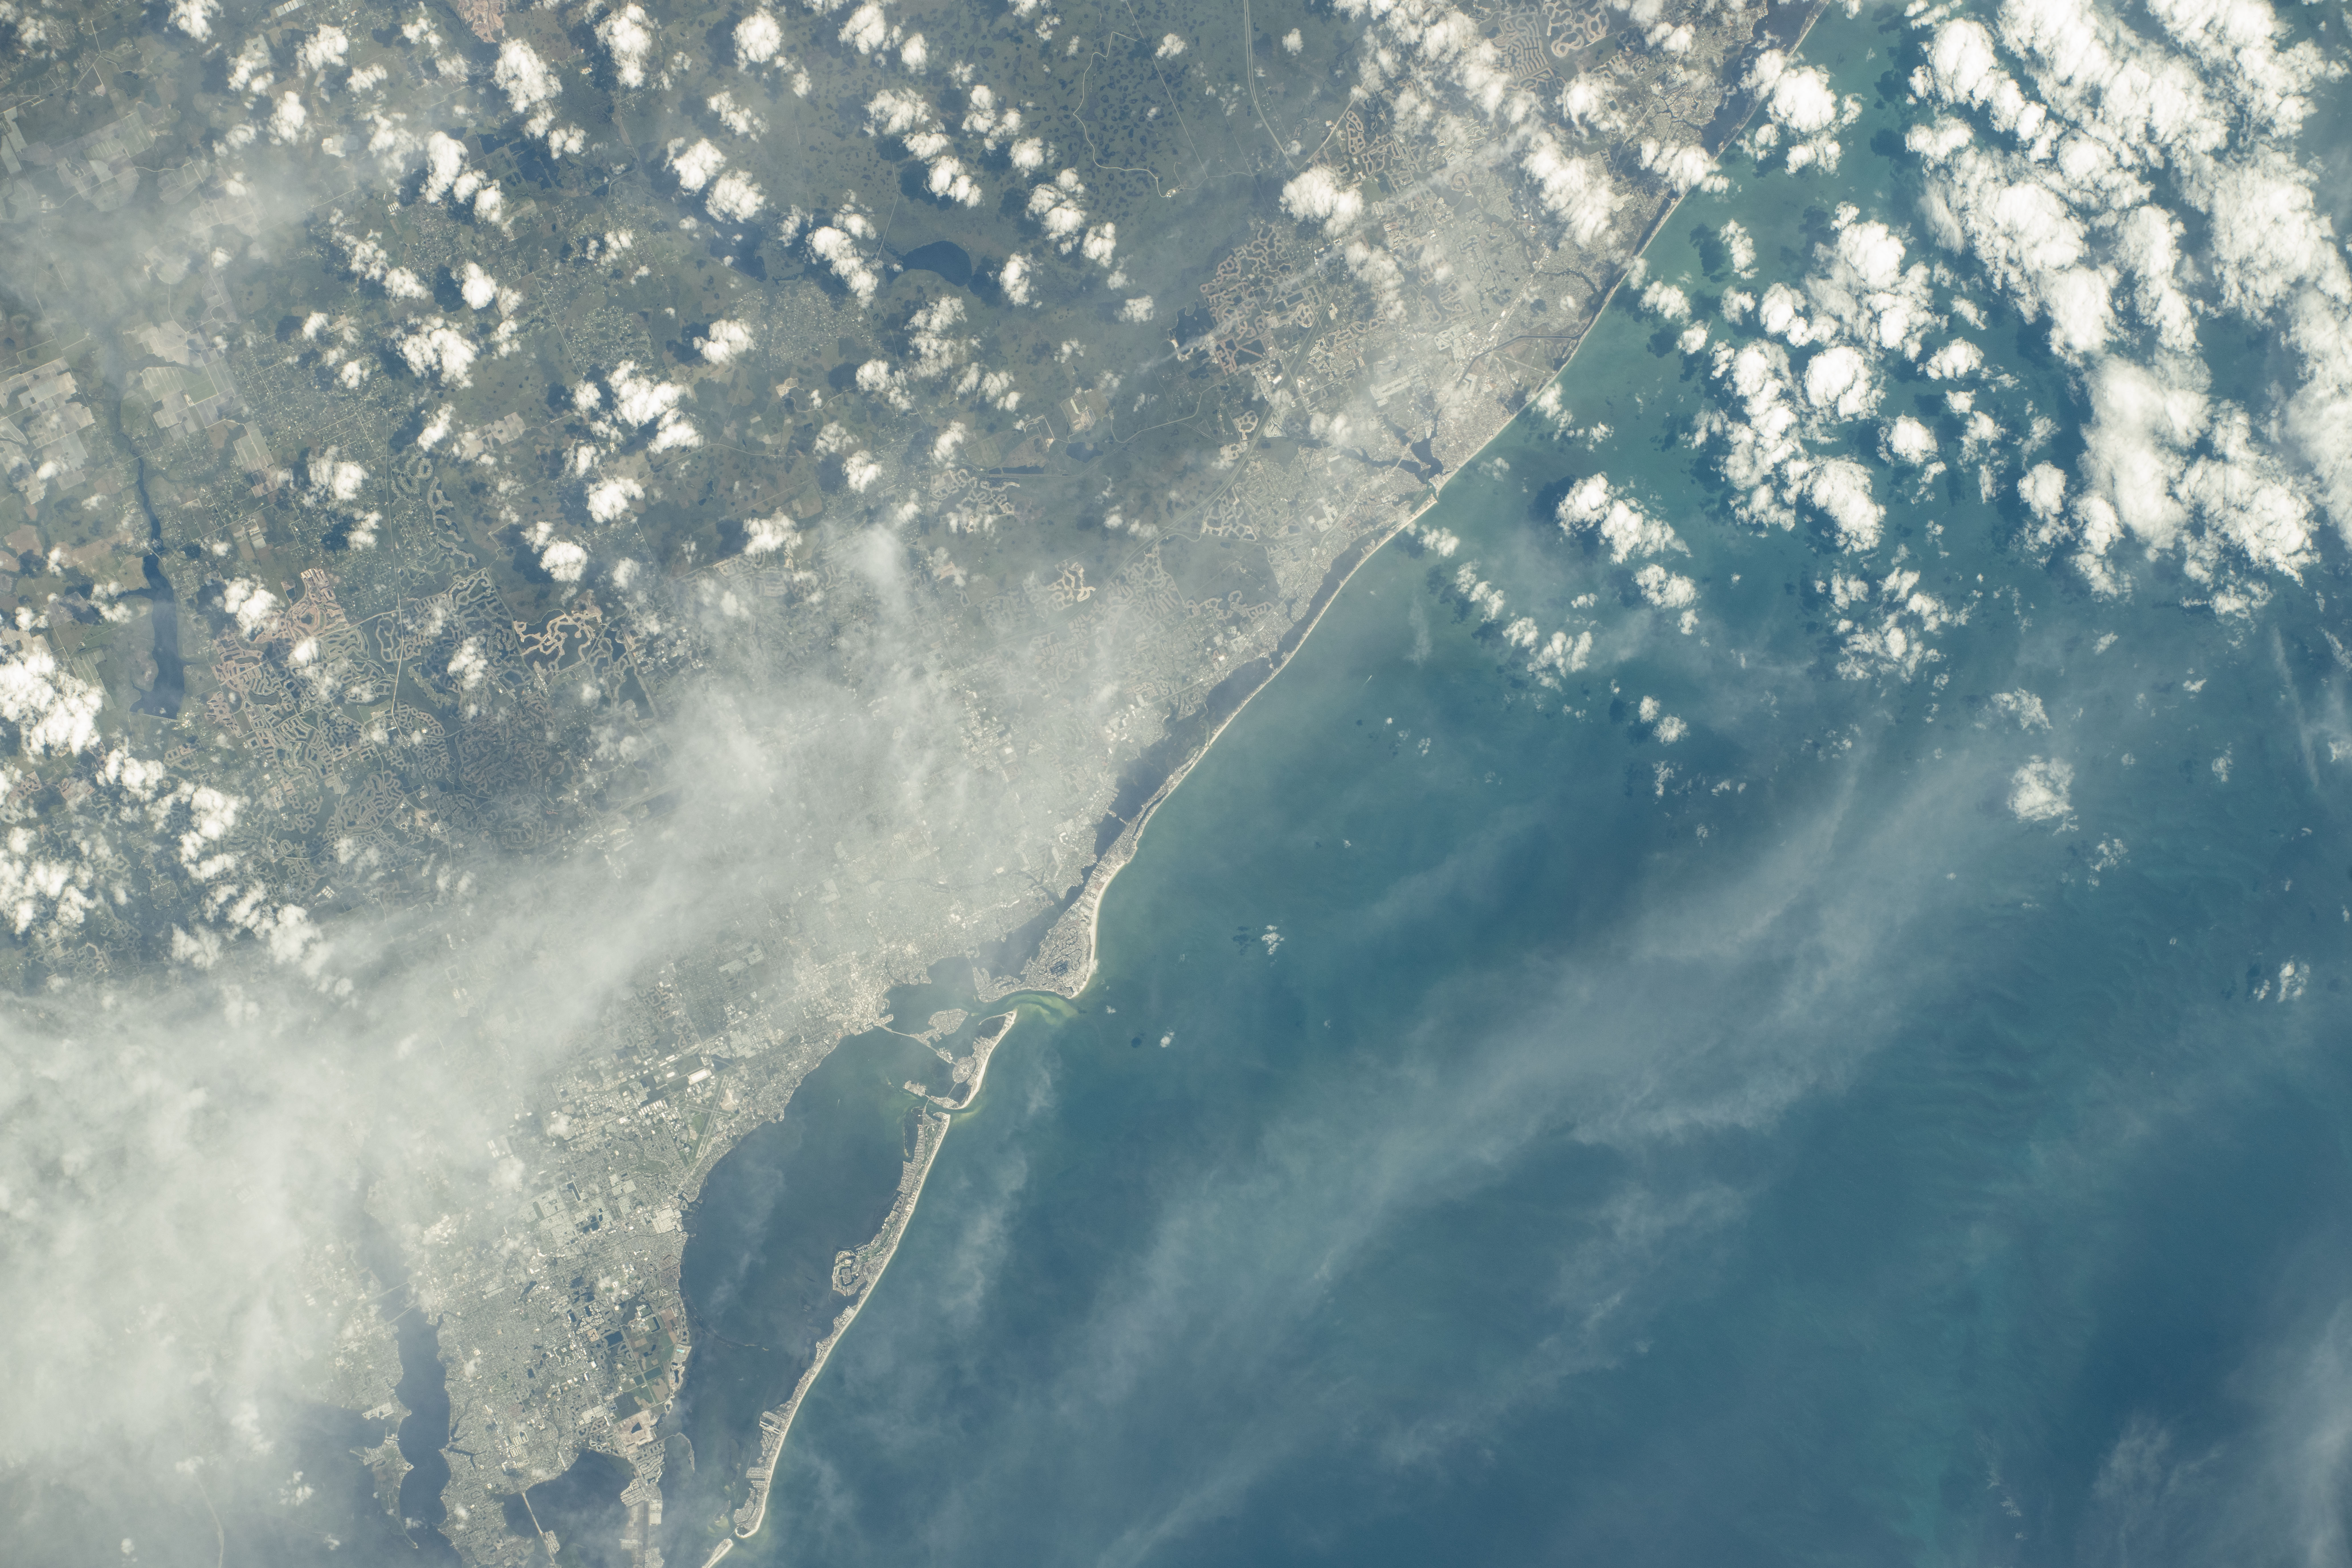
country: USA-FLORIDA
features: SARASOTA BEACH, SOUTH SARASOTA, SIESTA KEY, OSPREY, VENICE, SARASOTA BAY
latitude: 27.2
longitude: -82.5
